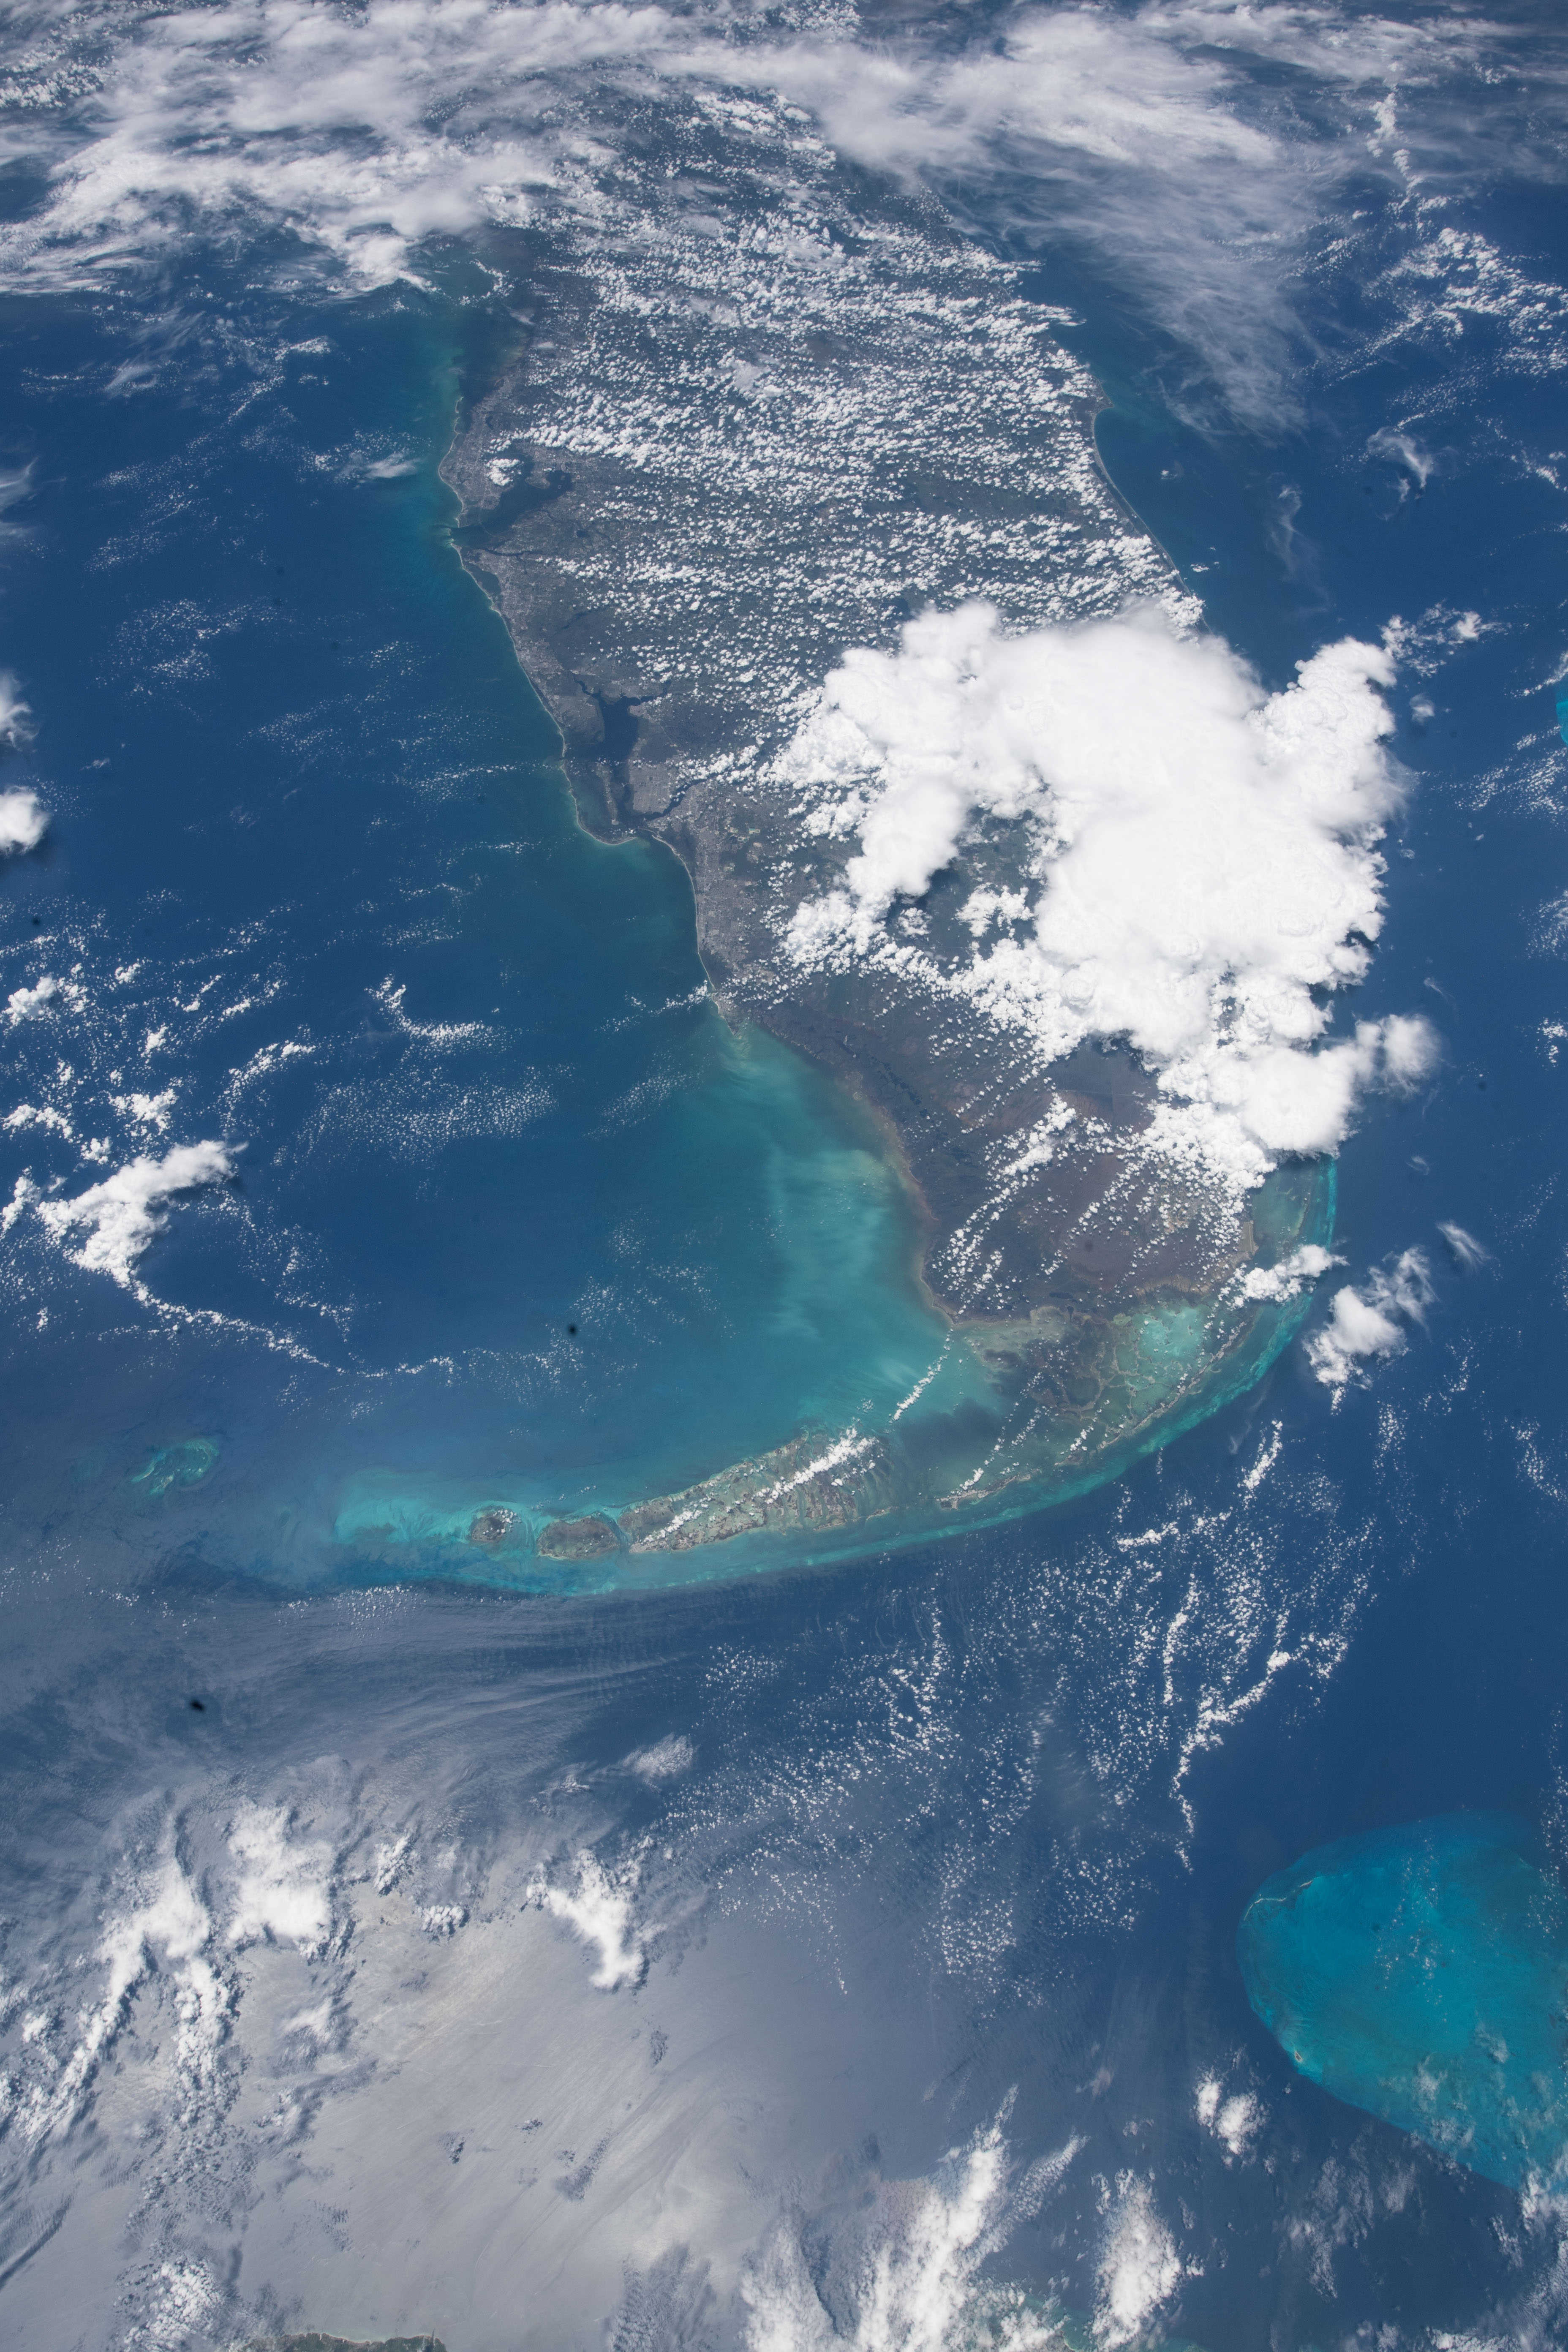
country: USA-FLORIDA
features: FLORIDA, THE FLORIDA KEYS, GULF OF MEXICO, ATLANTIC OCEAN
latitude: 25.5
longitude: -81.5
